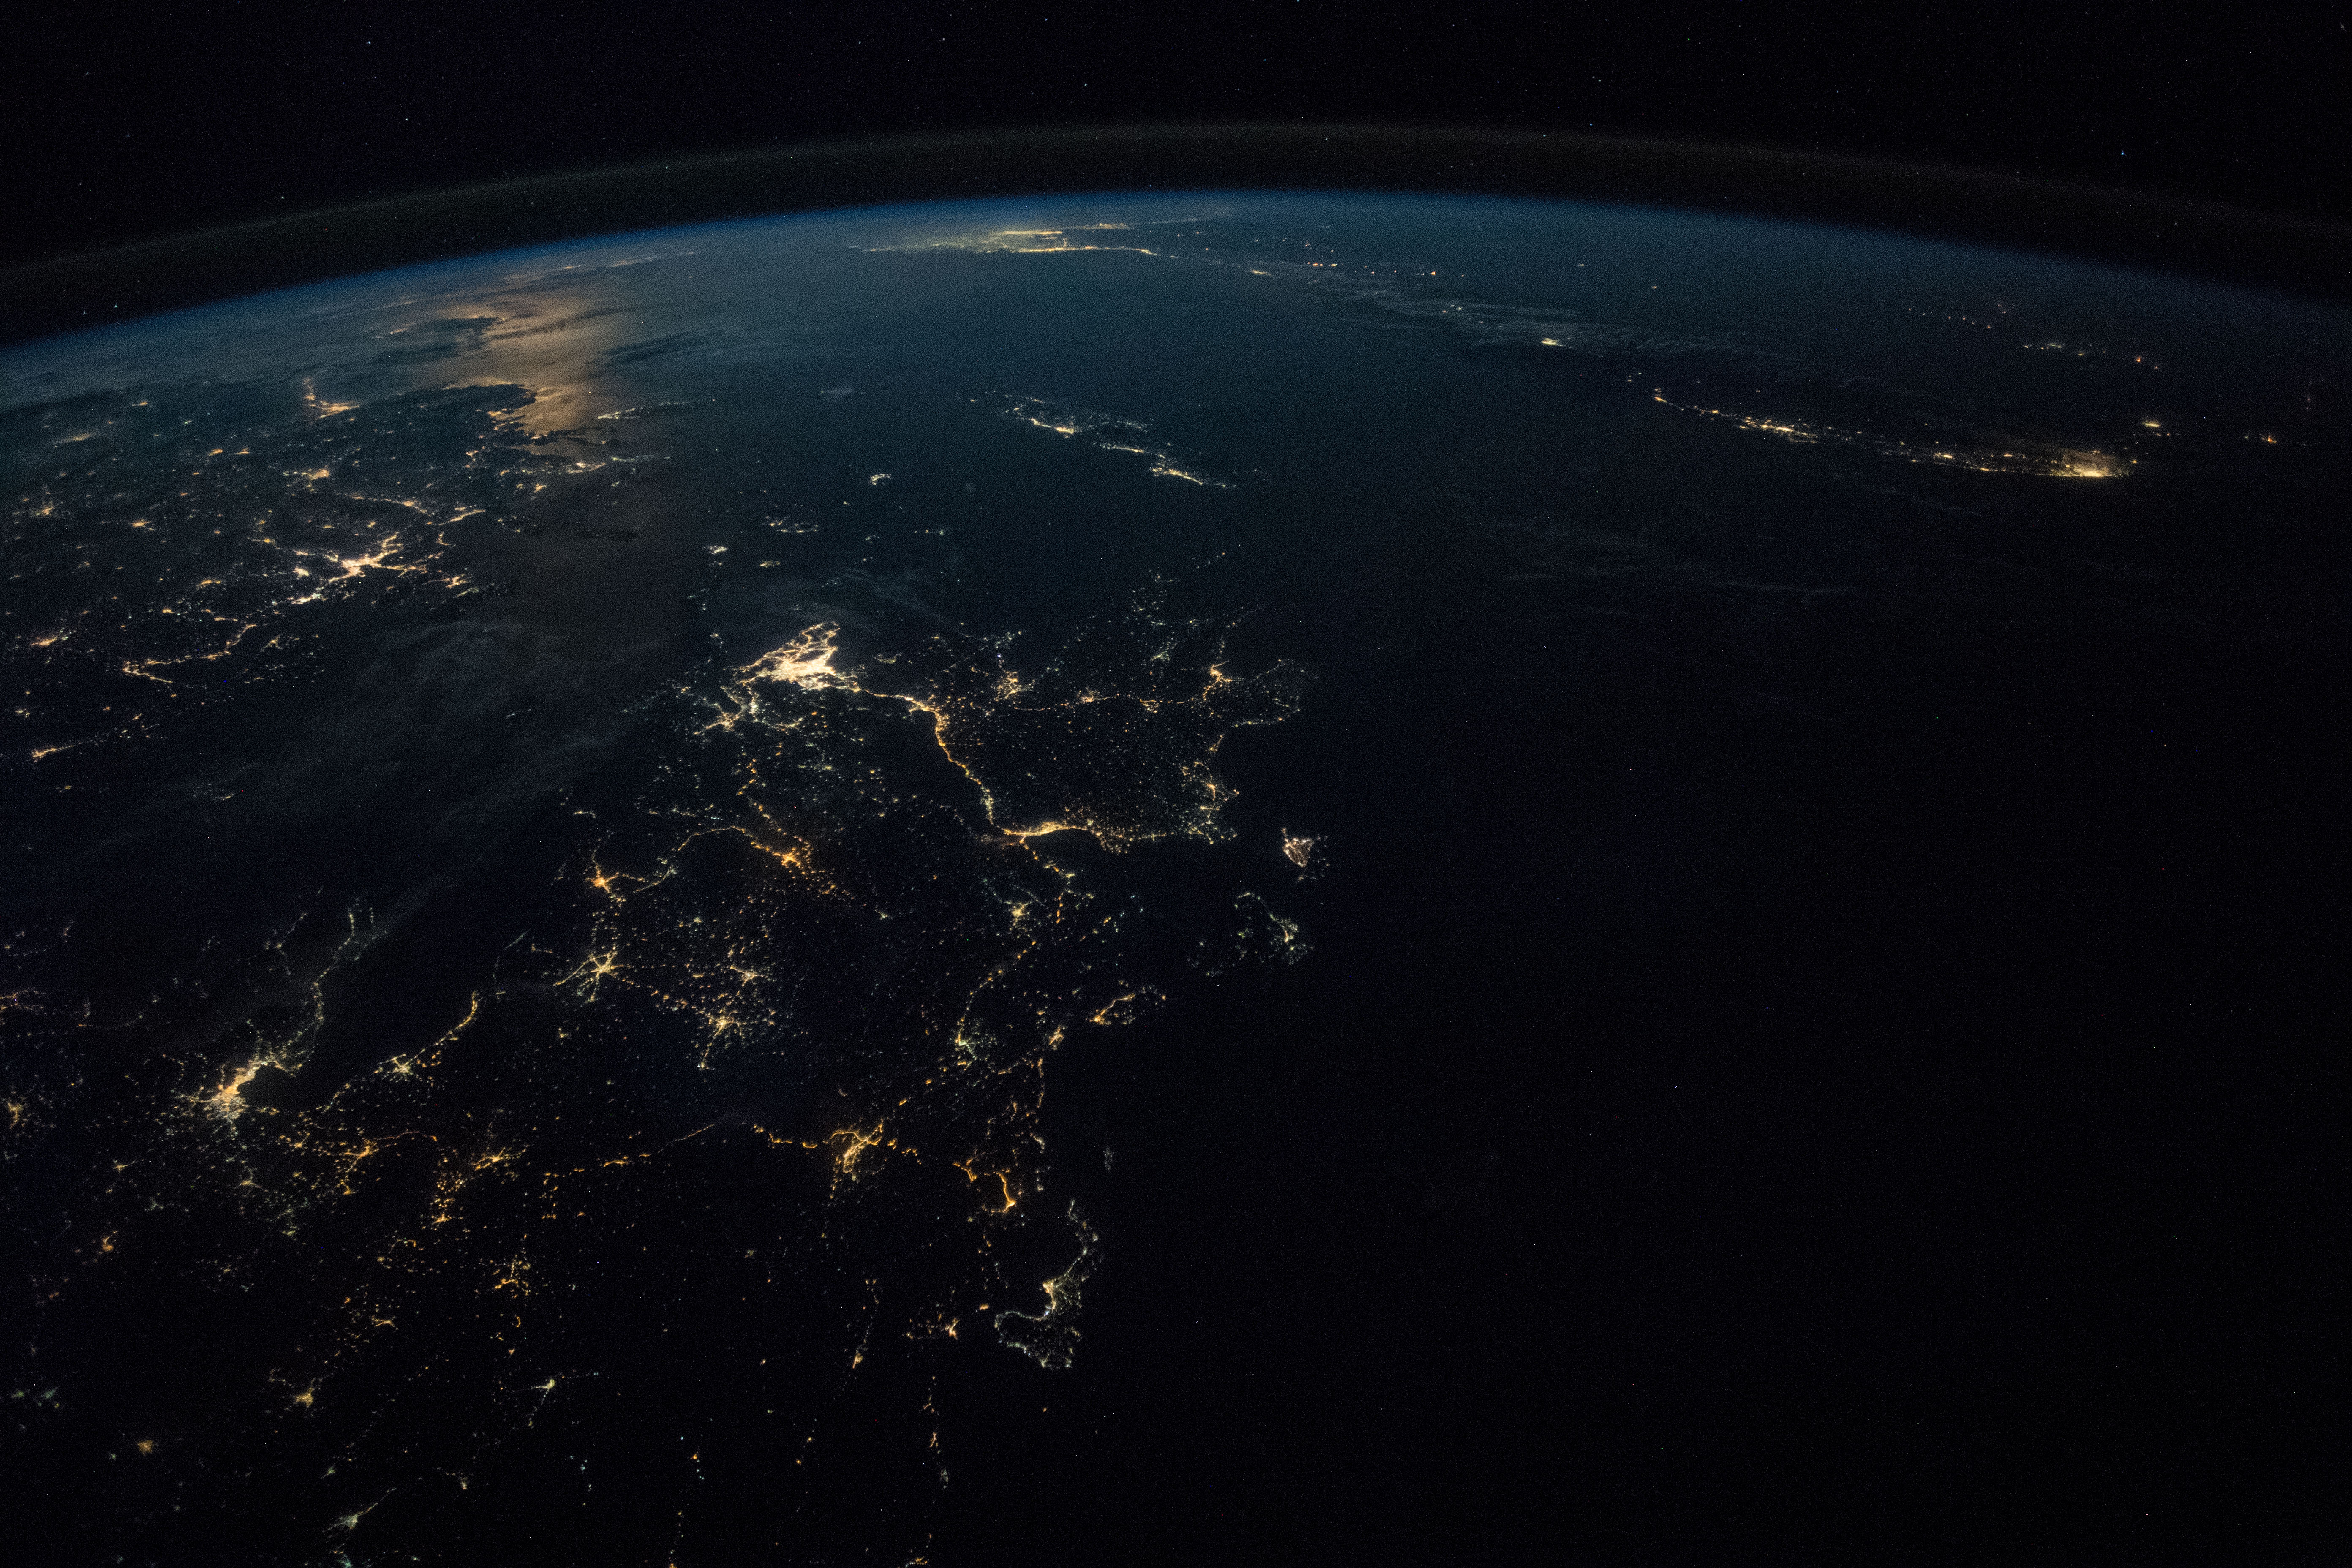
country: GREECE
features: MEDITERRANEAN SEA, IONIAN SEA, CRETE ISLAND, KOS ISLAND, ATHENS CITY, MARMARA SEA, PATRAS CITY, IOANNINA CITY, AEGEAN SEA, THESSALONIKI CITY, LARISSA CITY, KEFALLINIA VALLEY, NIGHT, EARTH LIMB
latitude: 37.6
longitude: 21.5
